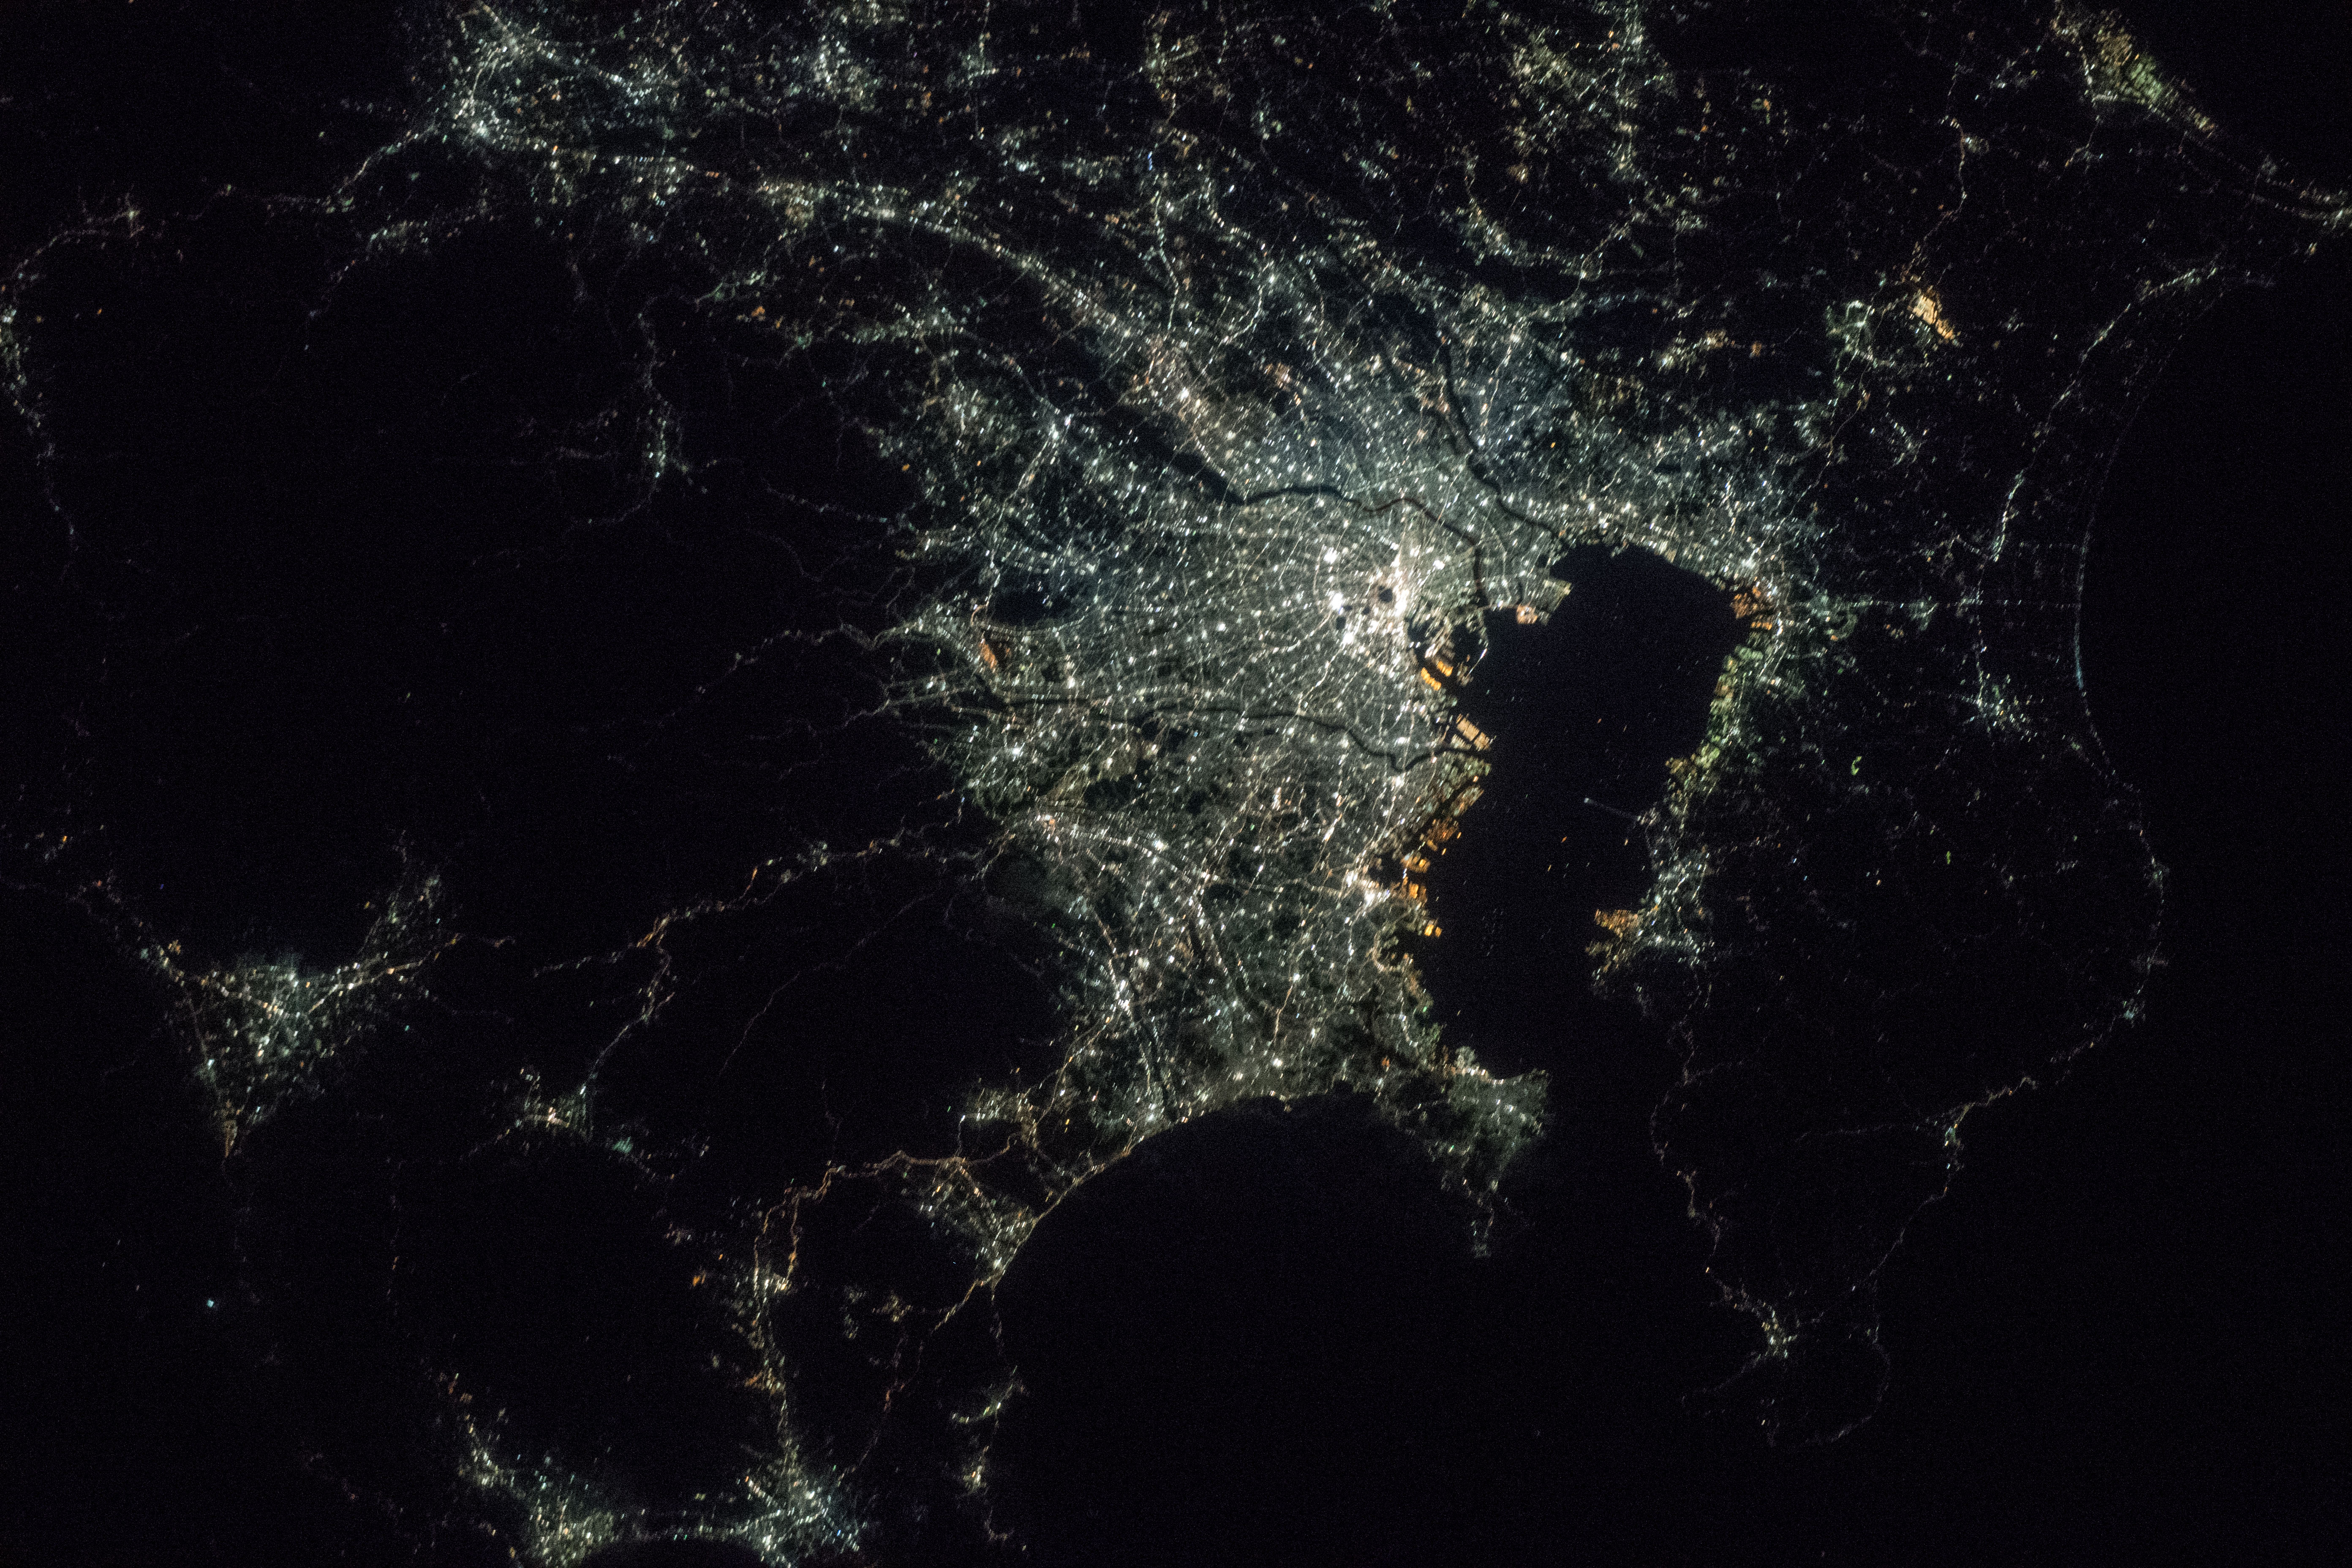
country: JAPAN
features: KAWAGOE CITY, TOKYO CITY, CHIBA CITY, NISHITAMA CITY, PACIFIC OCEAN, KATSUURA CITY, NIGHT
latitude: 35.7
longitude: 139.7
